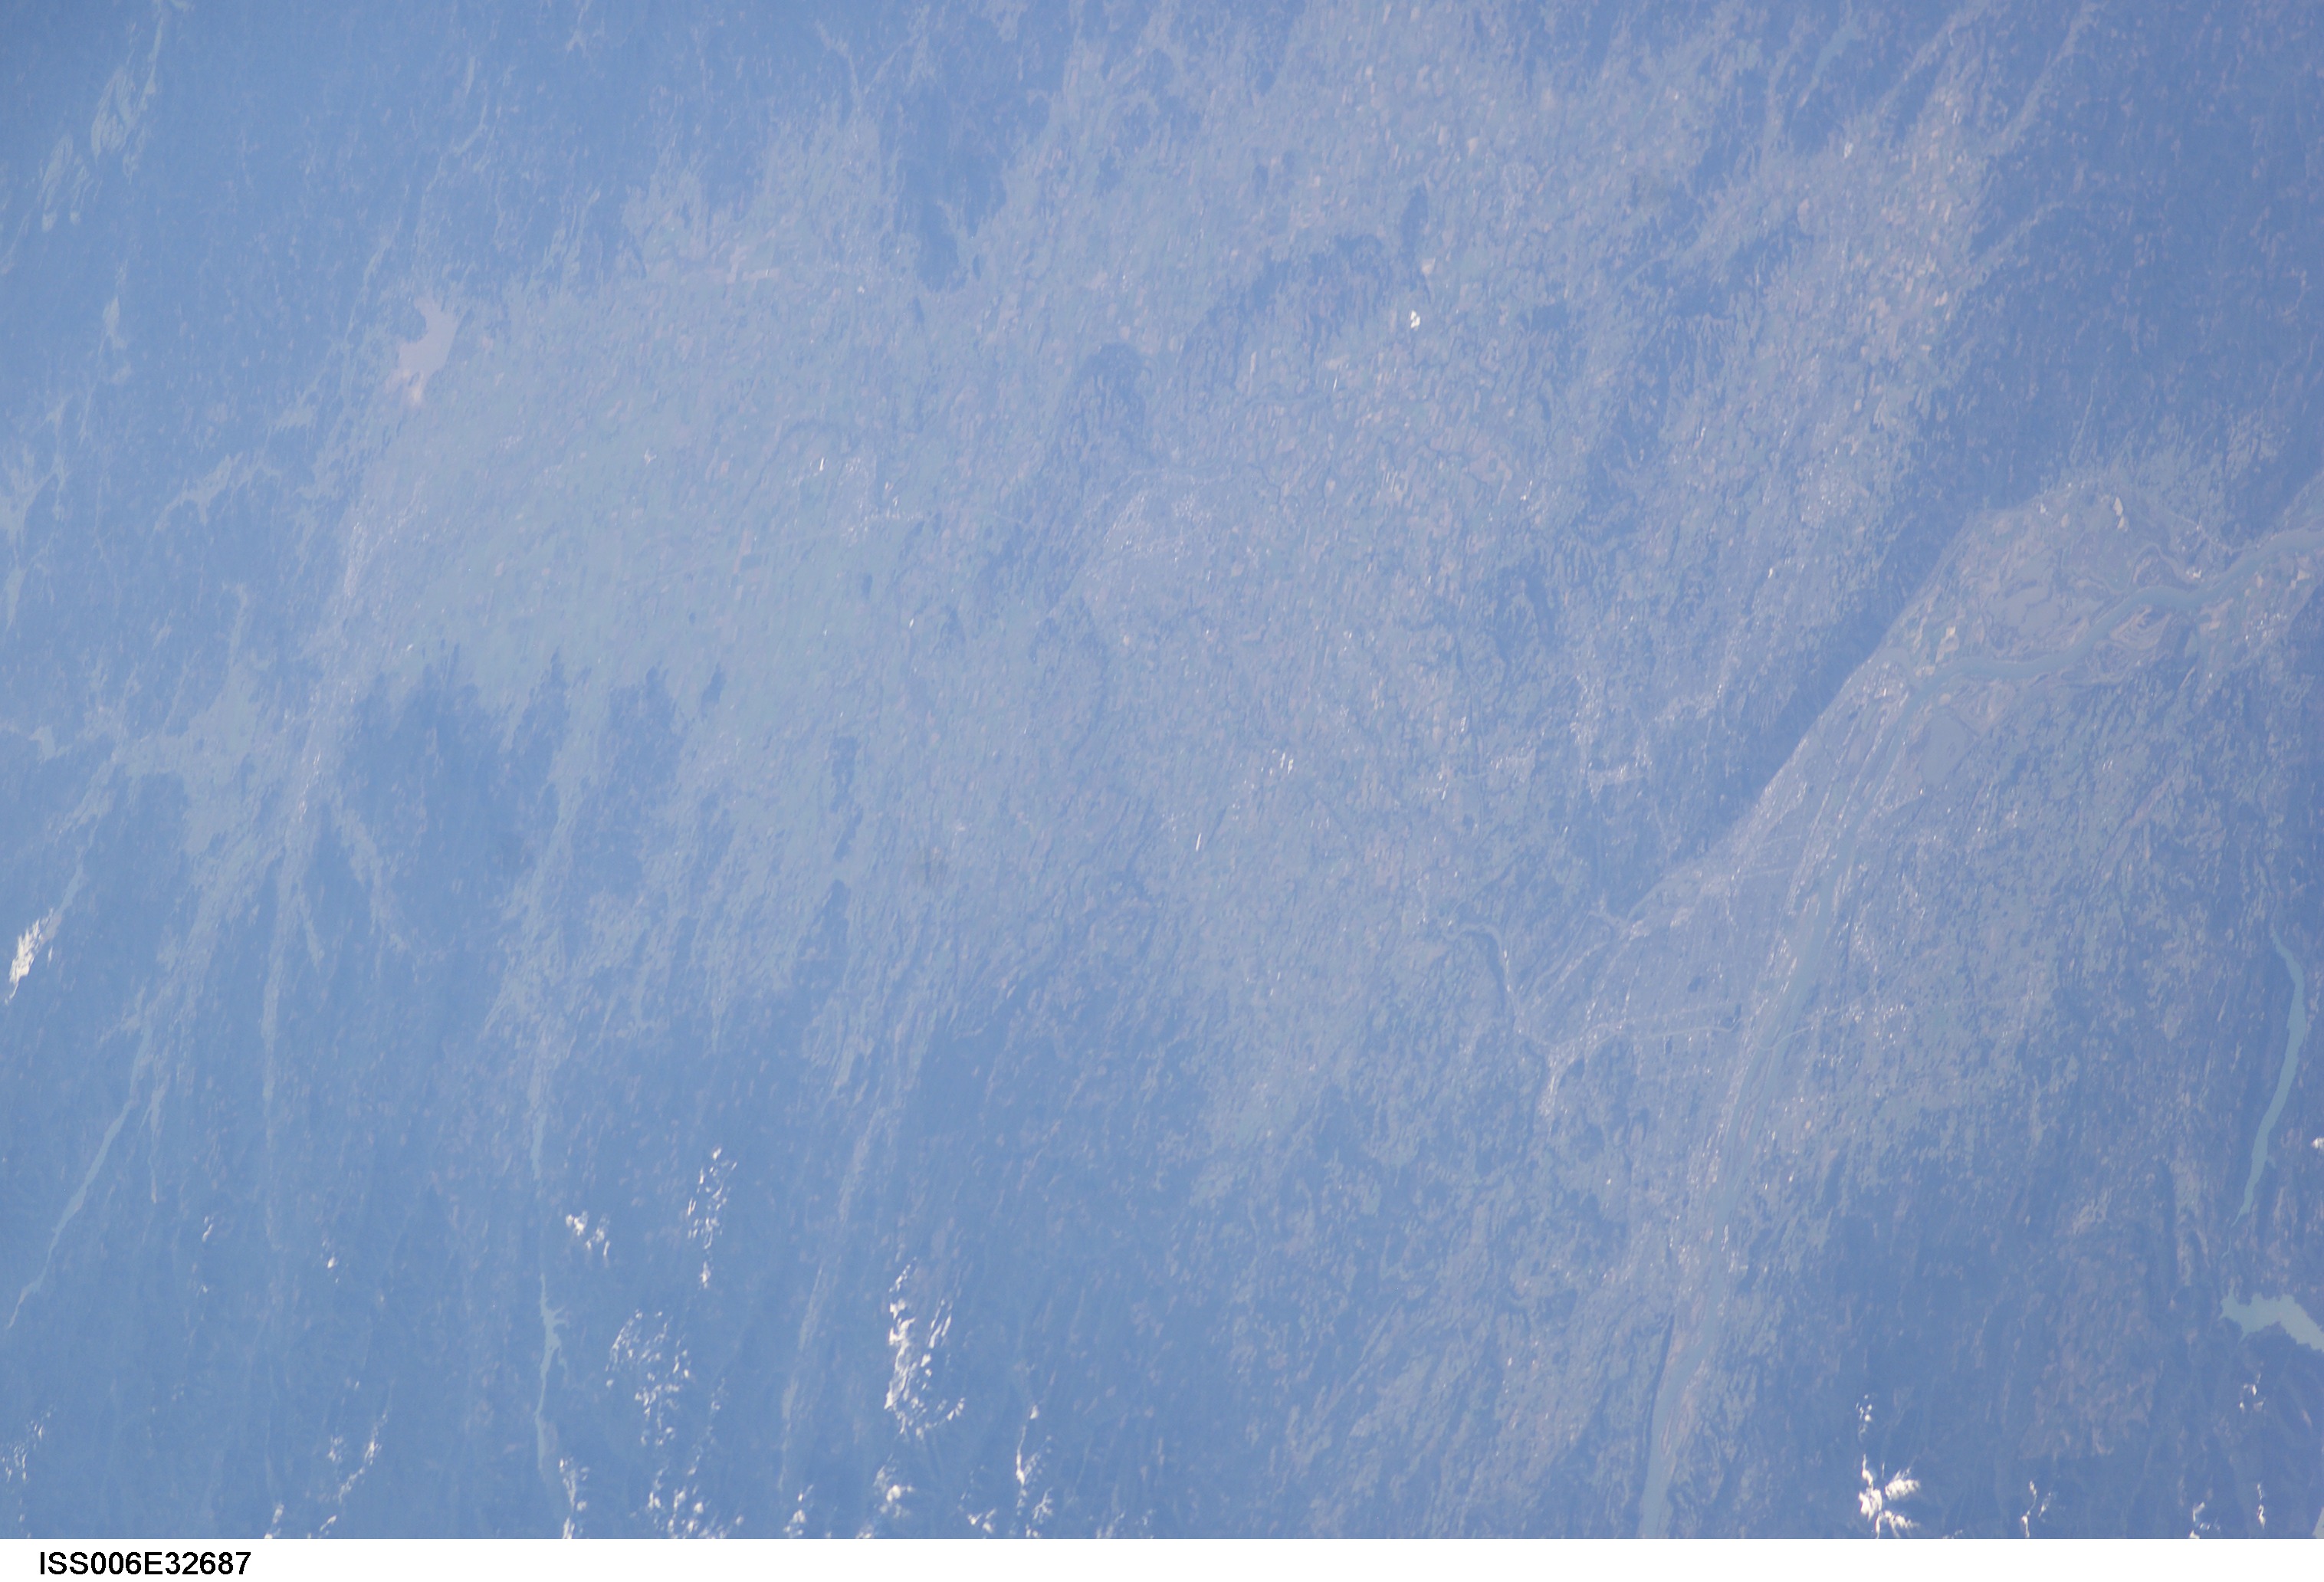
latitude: 45.0
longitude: -122.5
